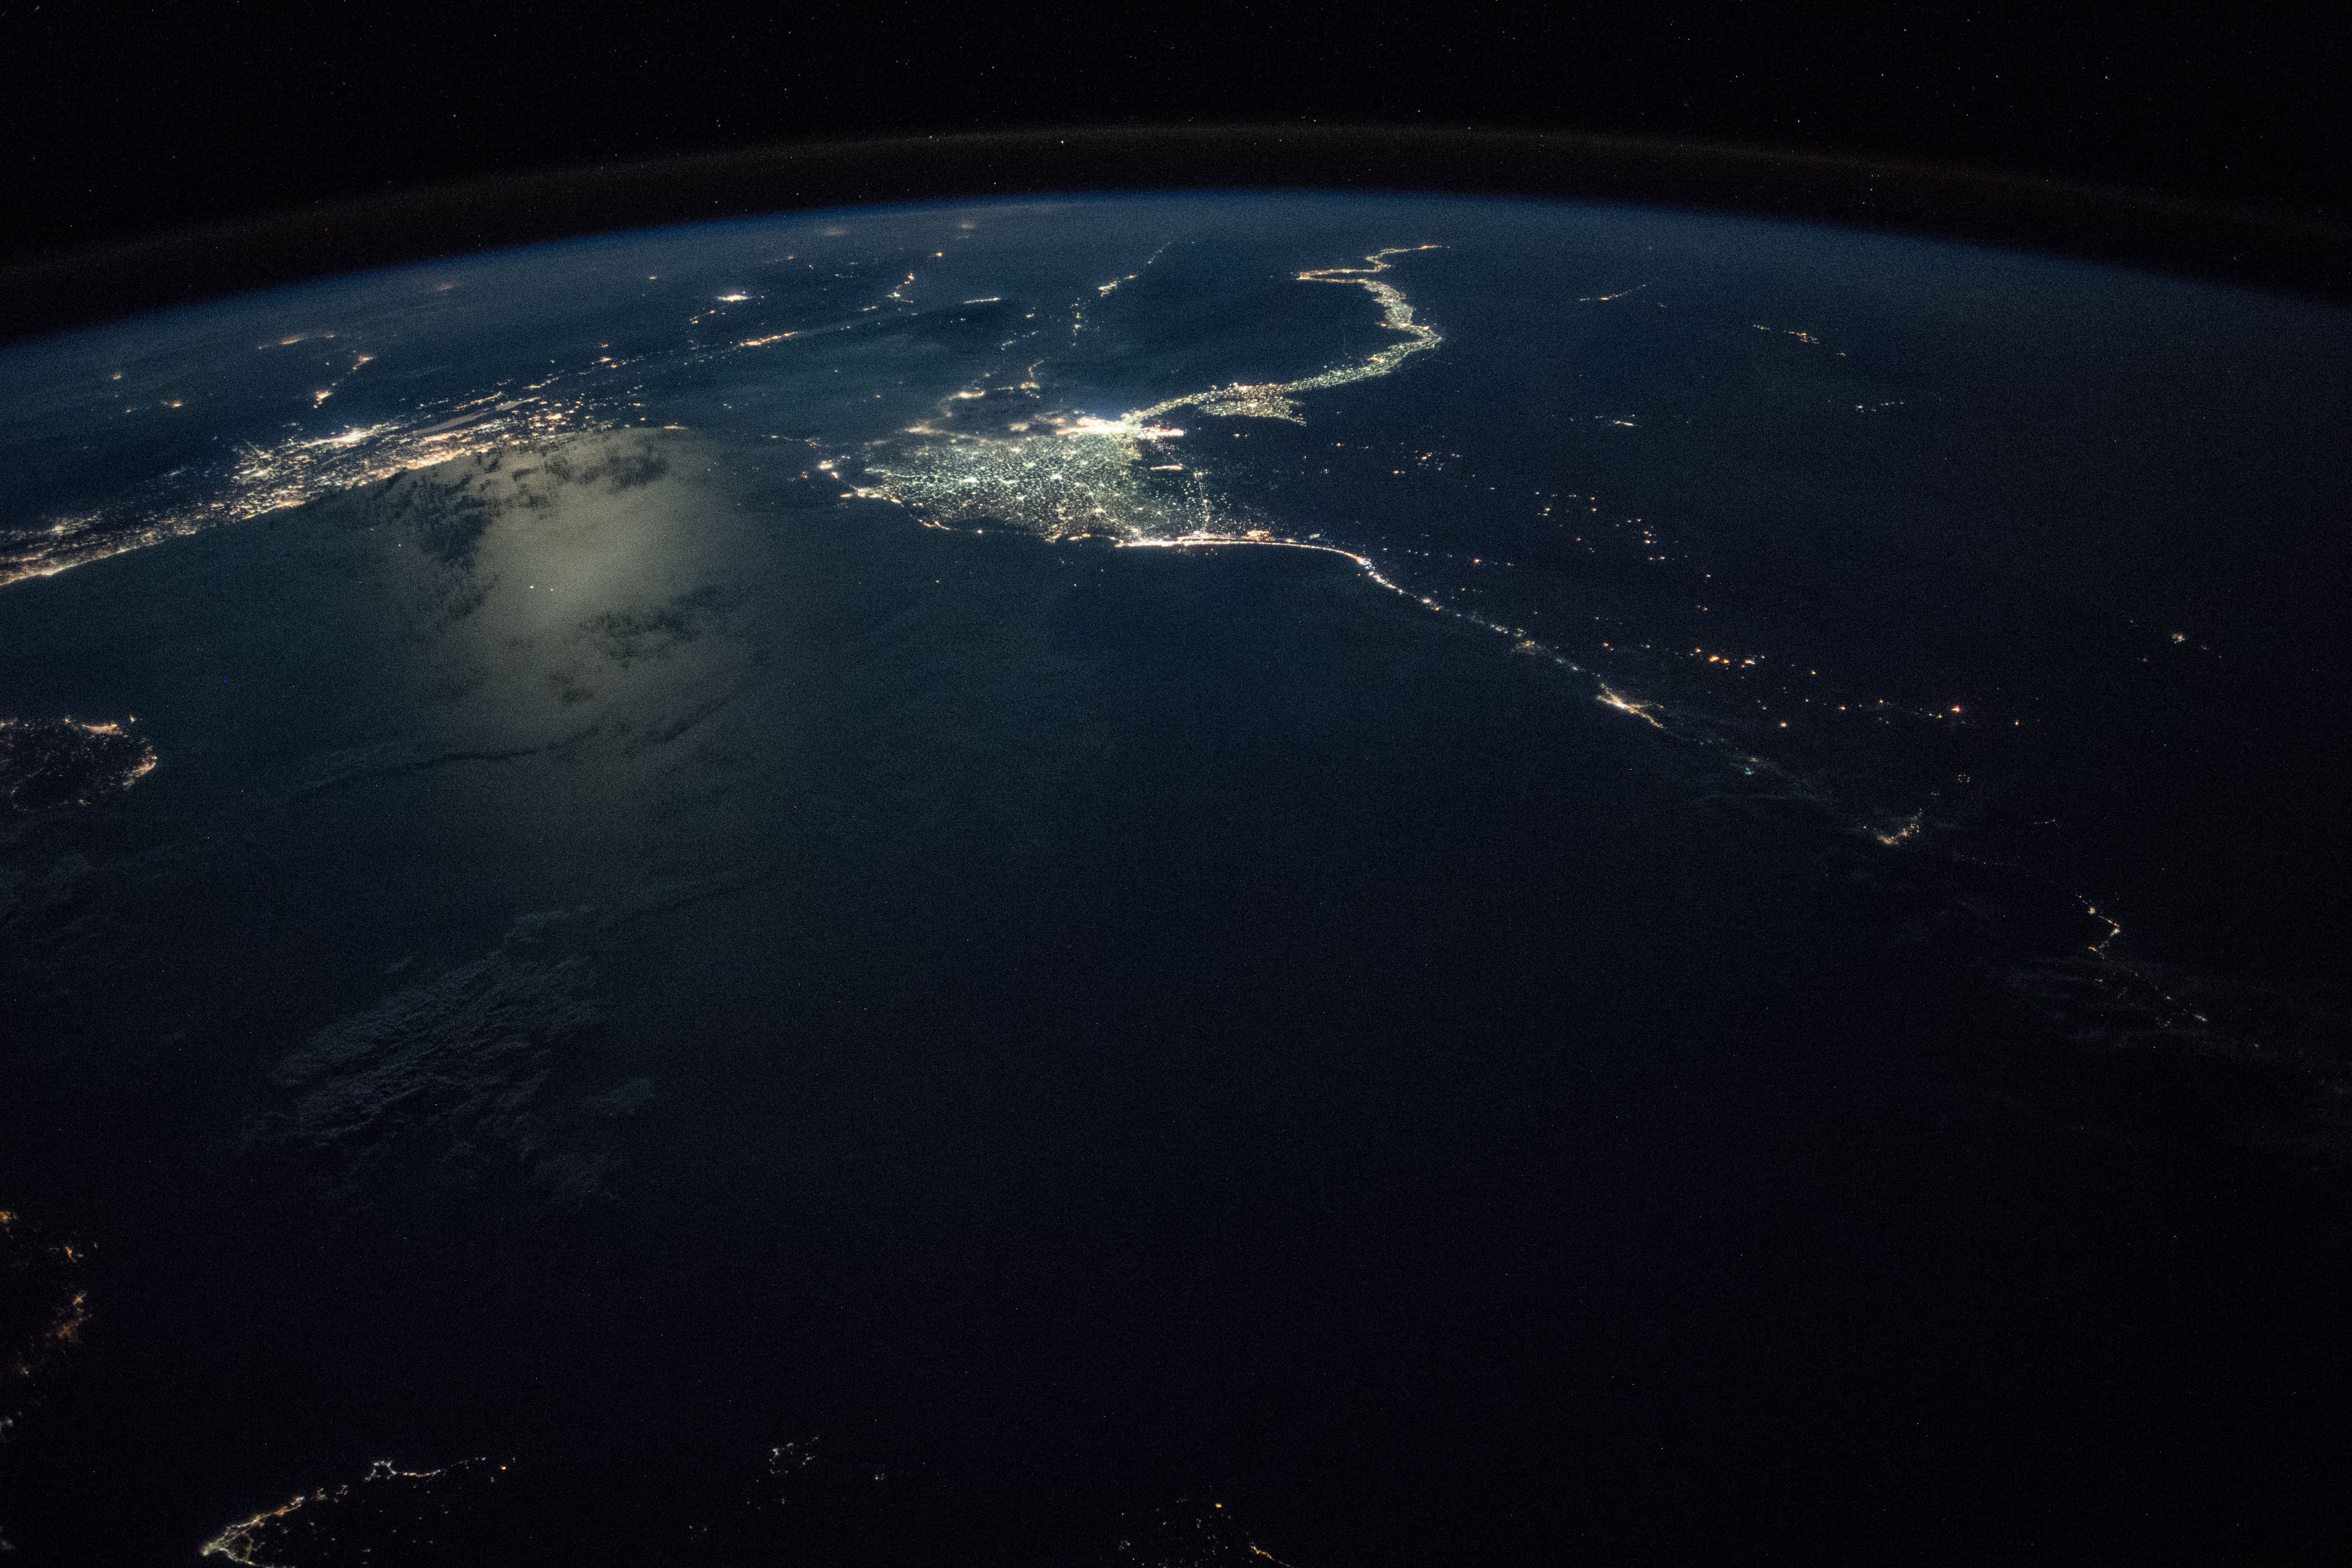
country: MEDITERRANEAN SEA
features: NILE RIVER, NILE DELTA, CAIRO CITY, ALEXANDRIA CITY, IDKU CITY, PORT SAID, GAZA STRIP, MEDITERRANEAN SEA, CYPRUS, NIGHT, EARTH LIMB
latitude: 32.4
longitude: 28.7
